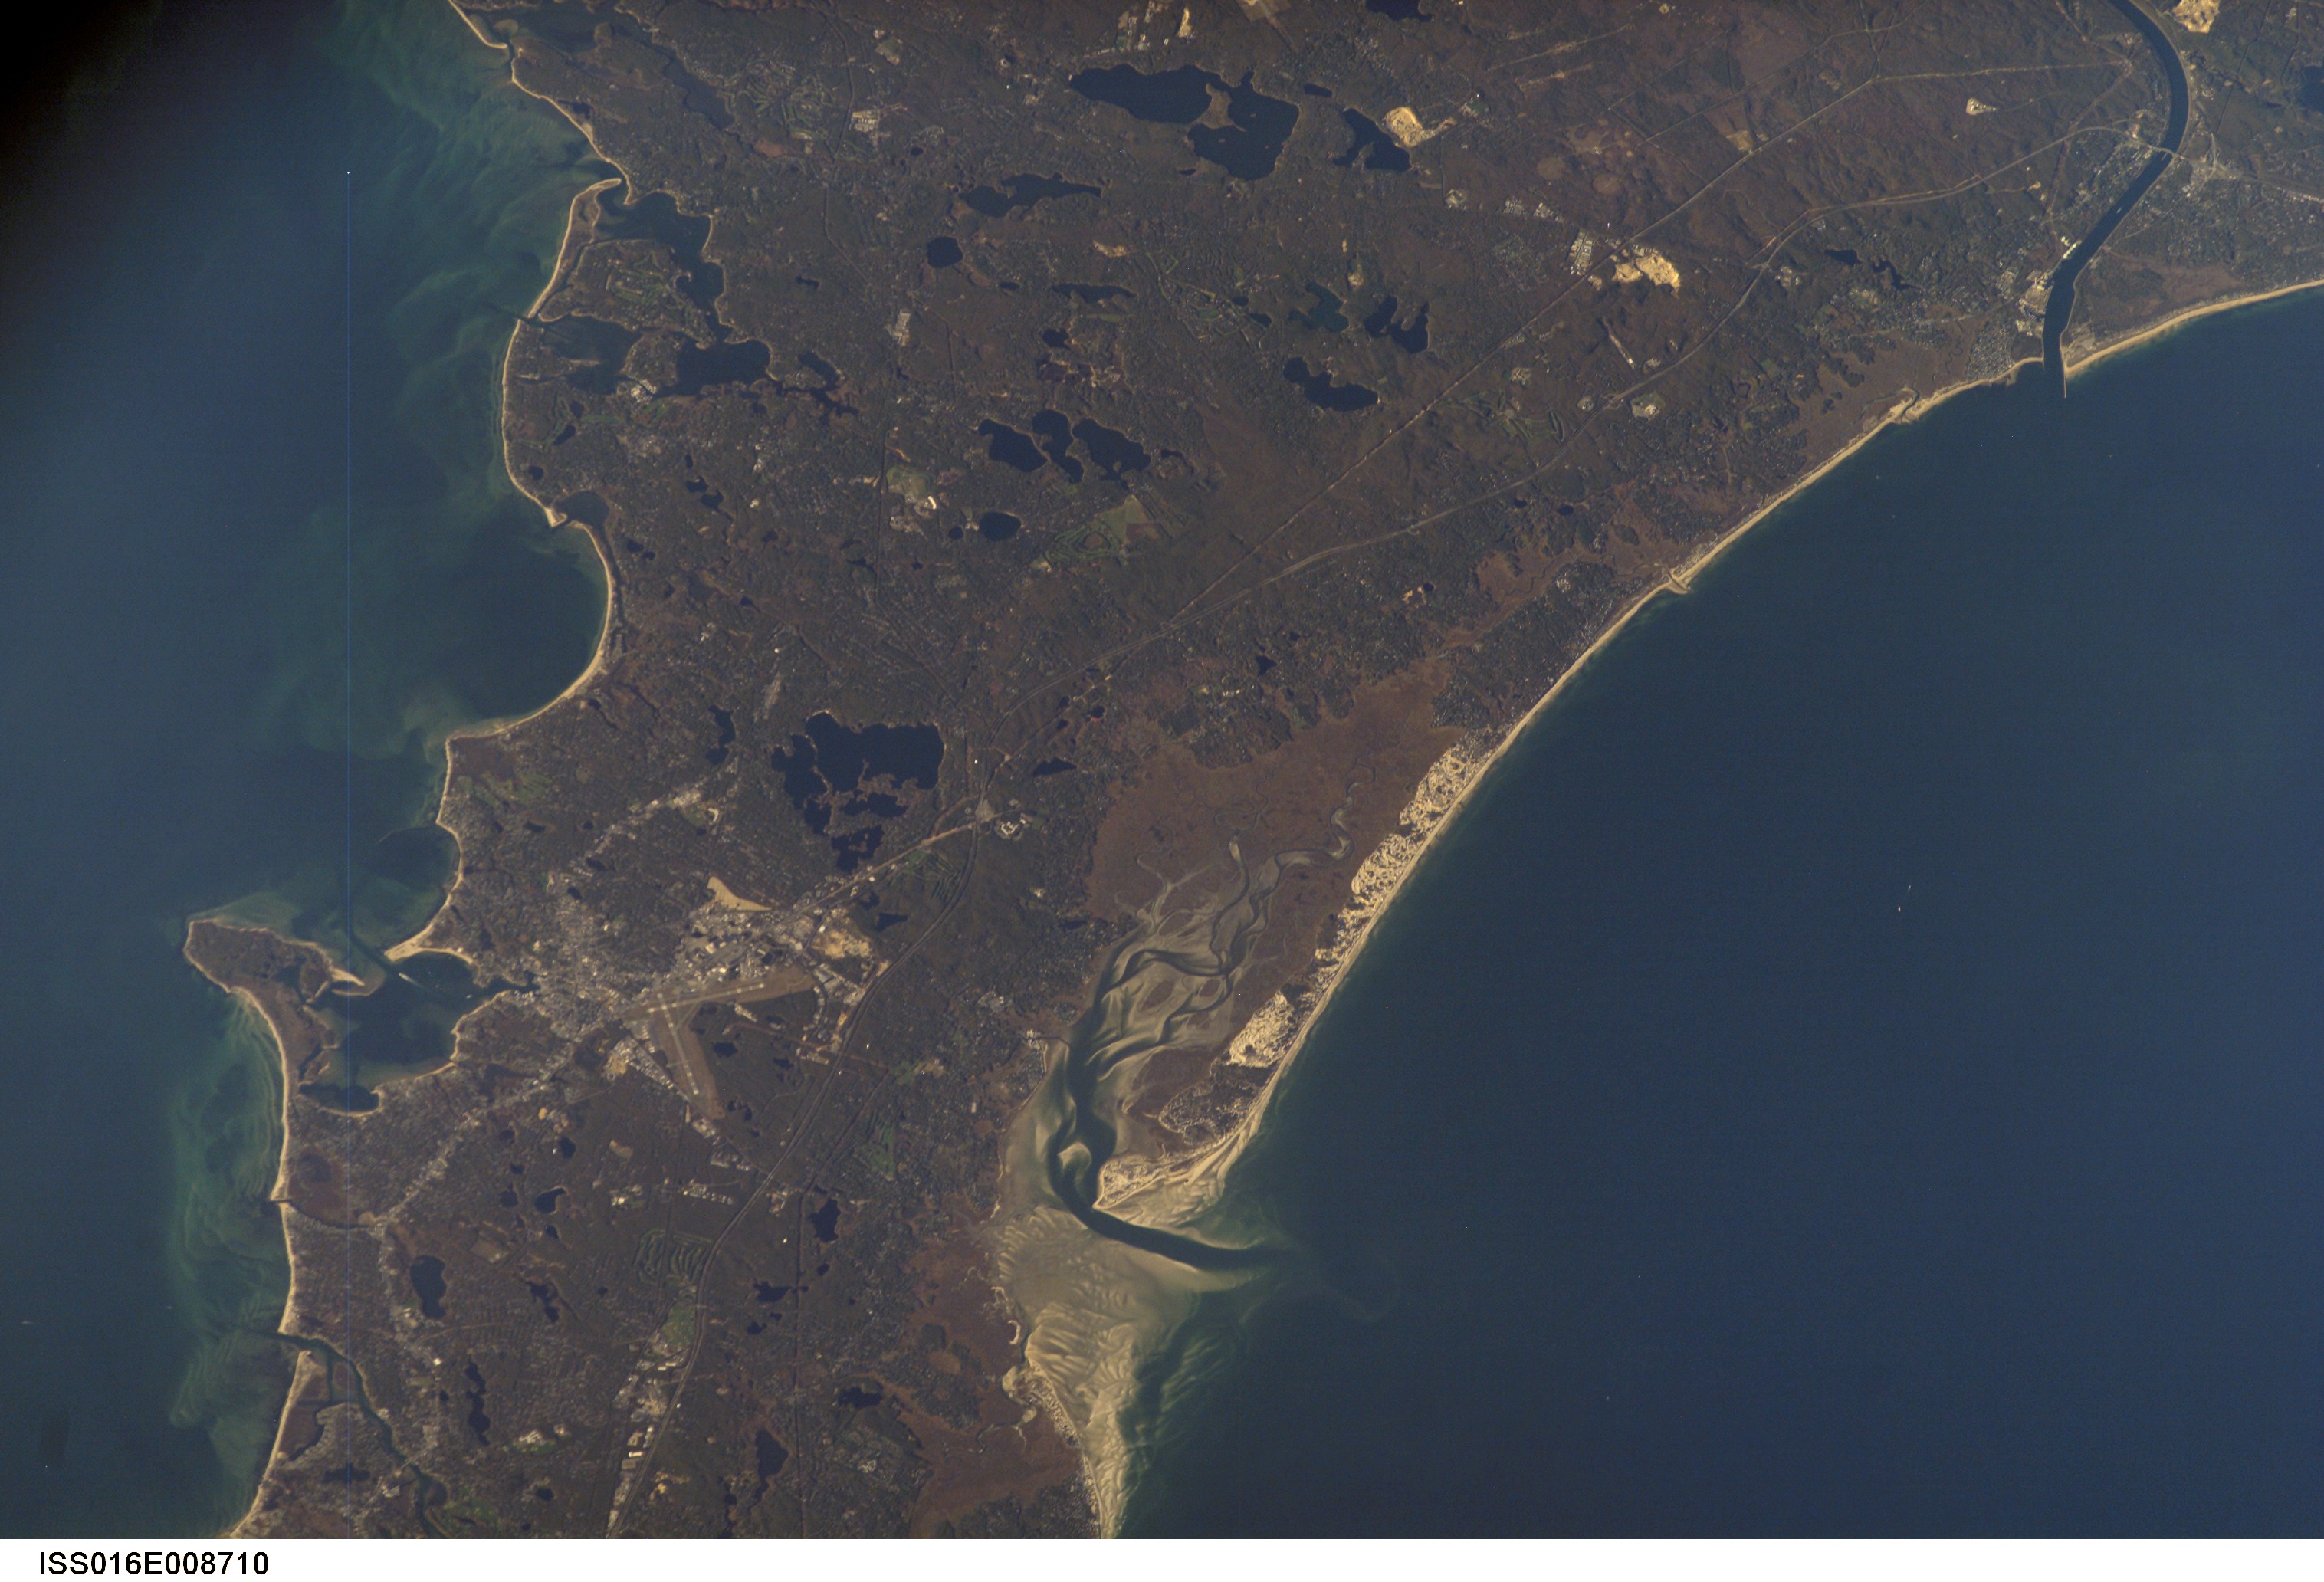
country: USA-MASSACHUSETTS
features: HYANNIS, BARNSTABLE HARBOR
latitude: 41.7
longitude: -70.4
